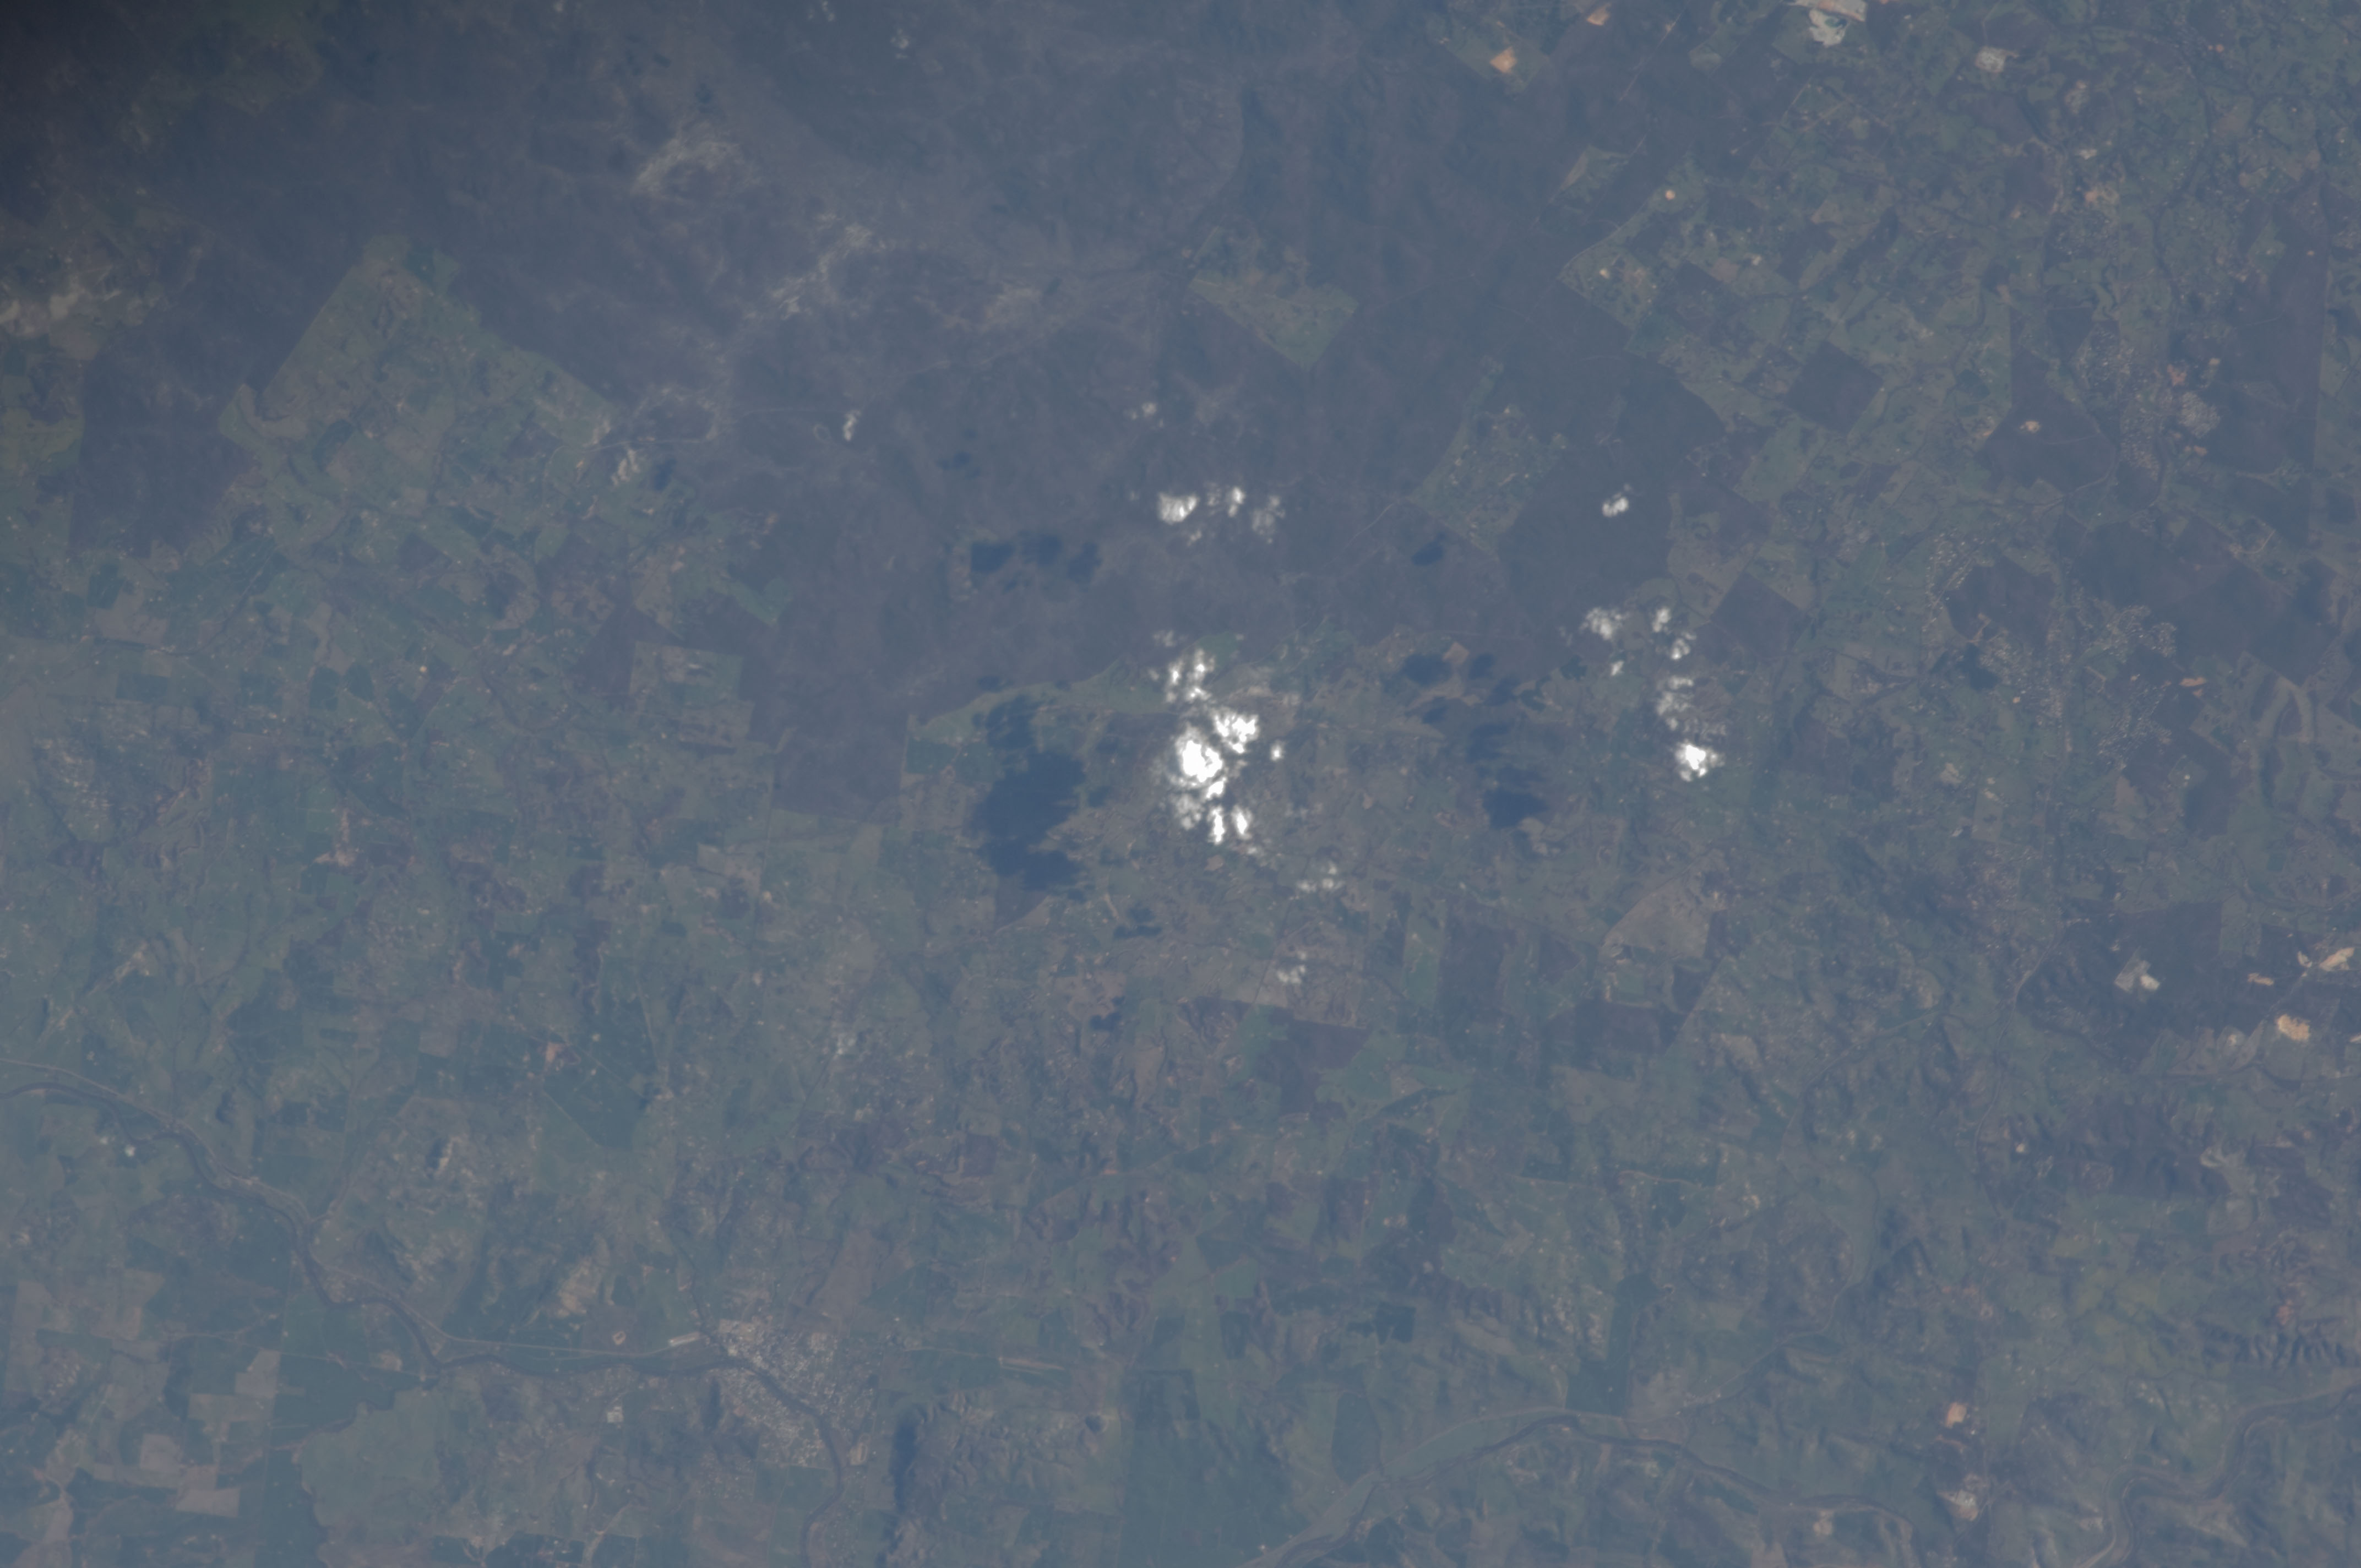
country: AUSTRALIA-WA
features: DARLING RANGE, AVON RIVER DRAINAGE, FOREST, AGR., YORK
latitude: -31.9
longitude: 116.6
